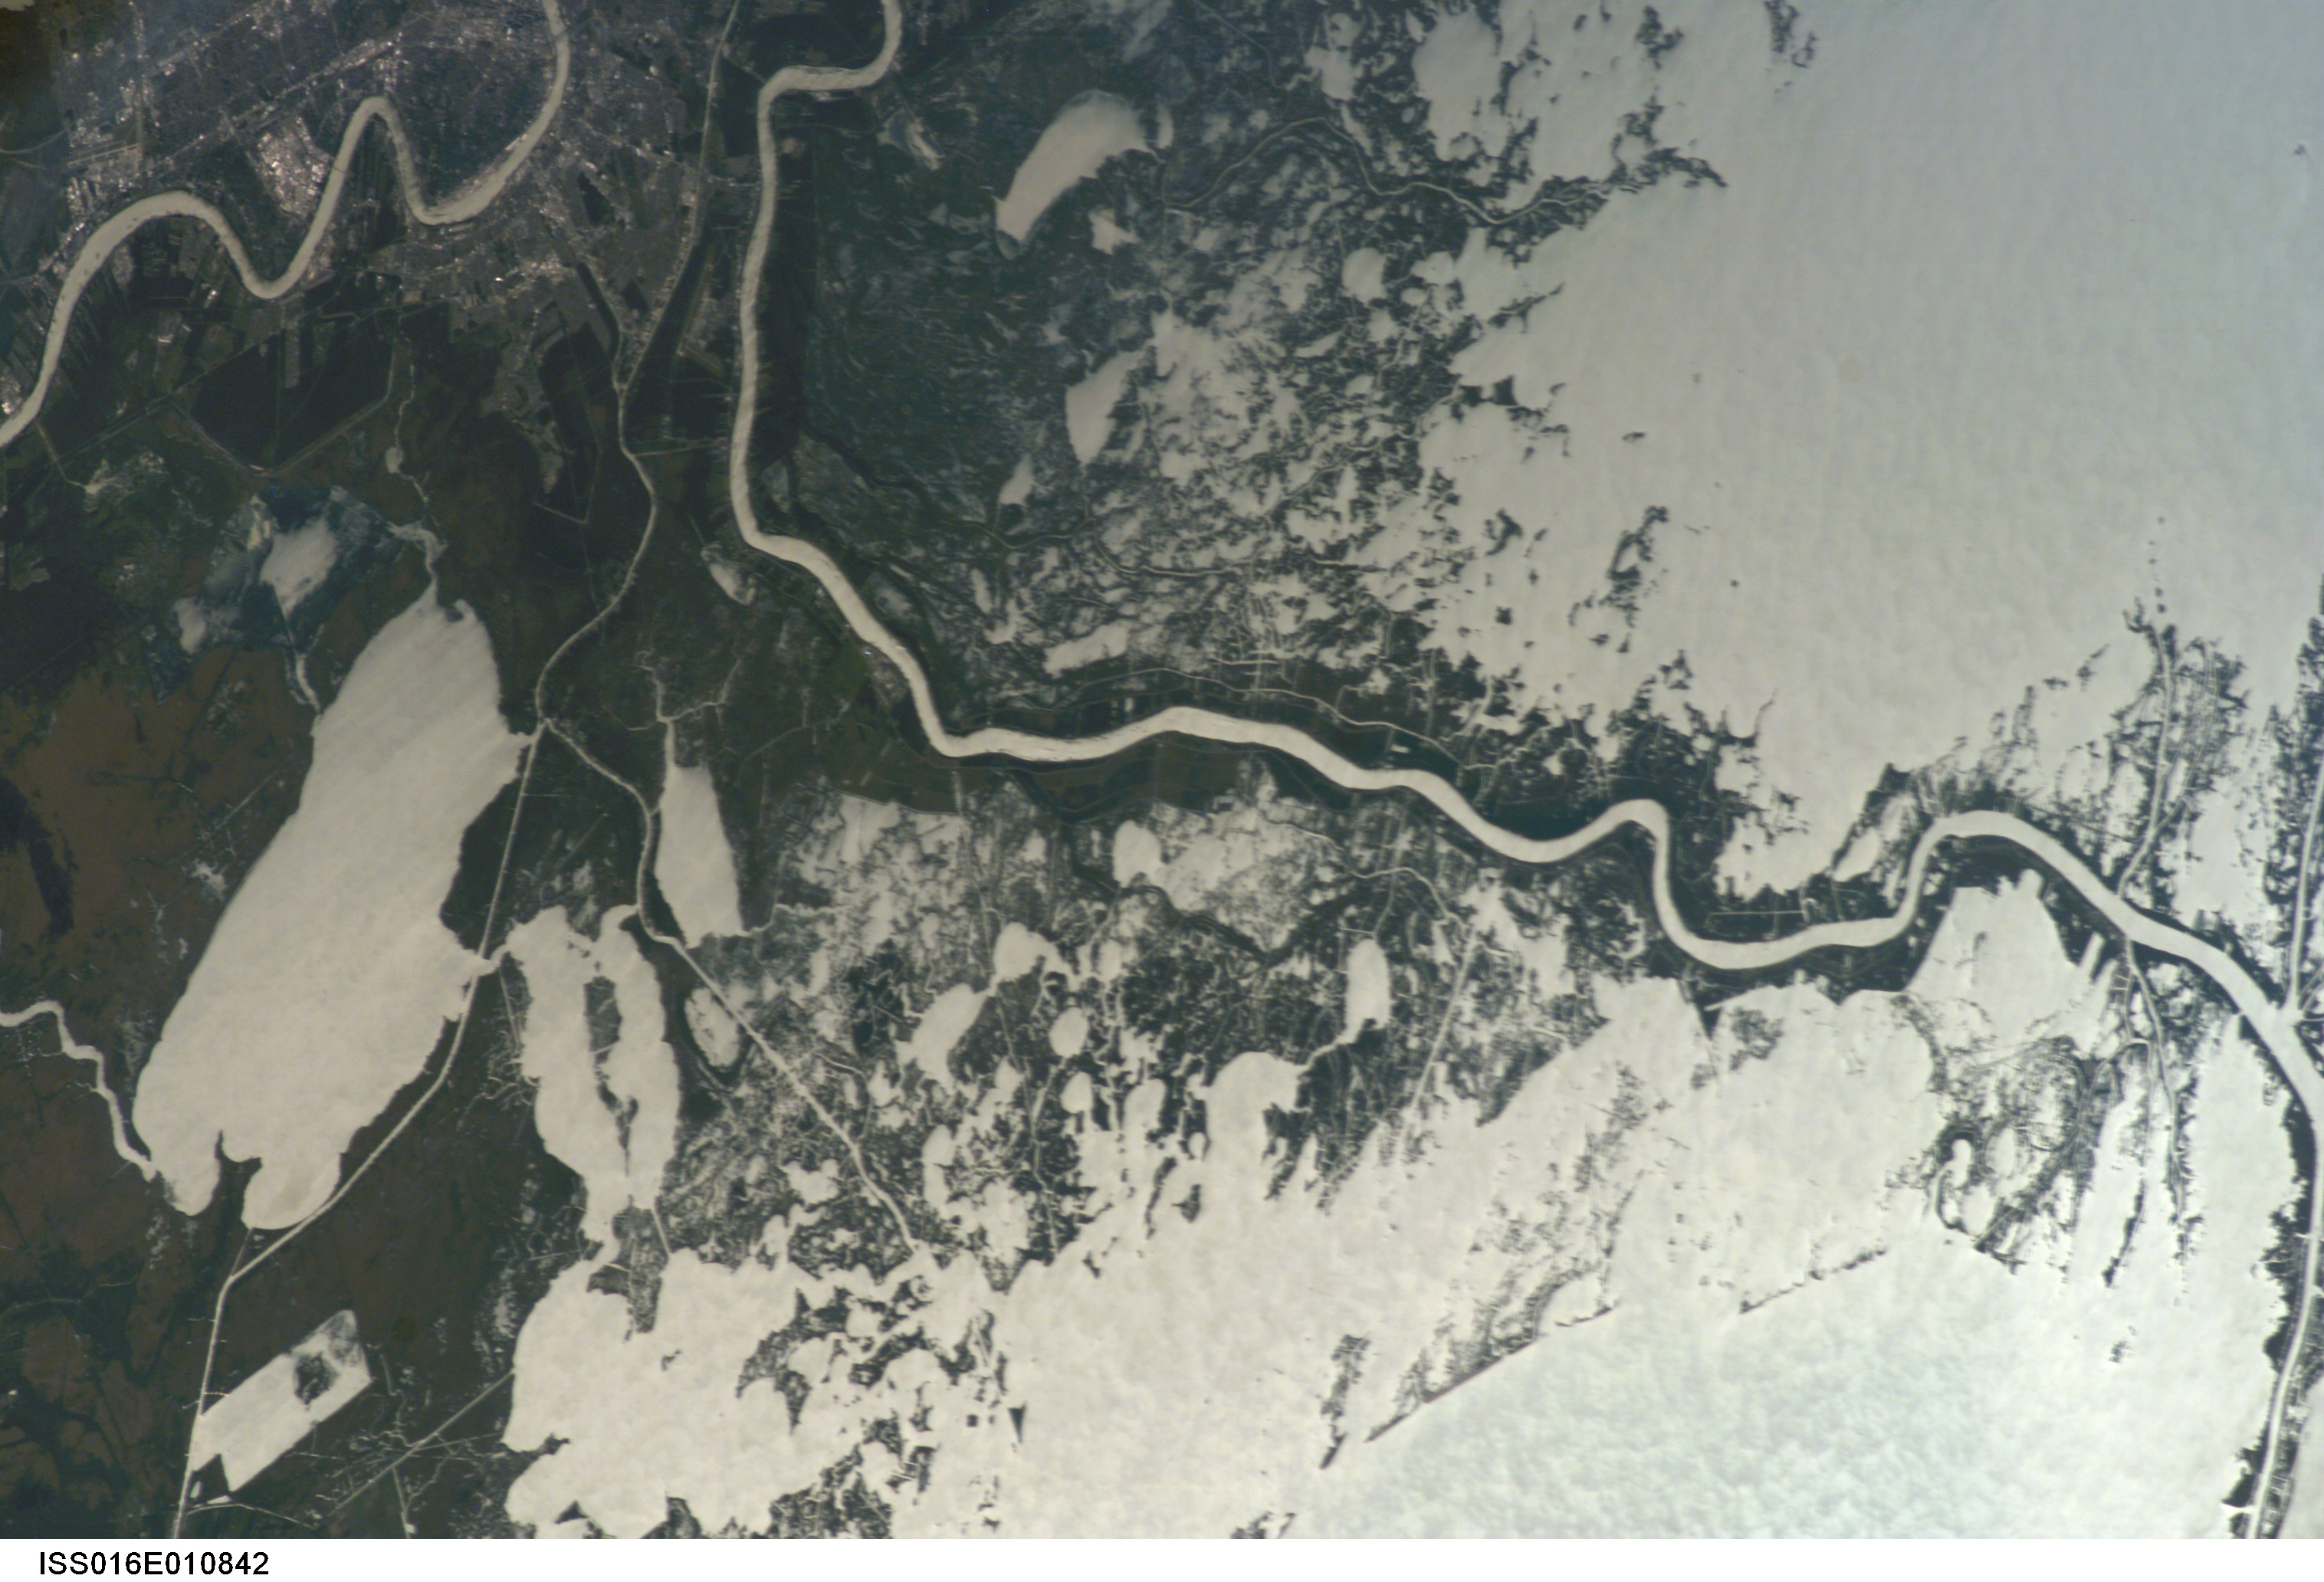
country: USA-LOUISIANA
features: MISSISSIPPI R. DELTA, GLINT
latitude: 29.5
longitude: -90.0
